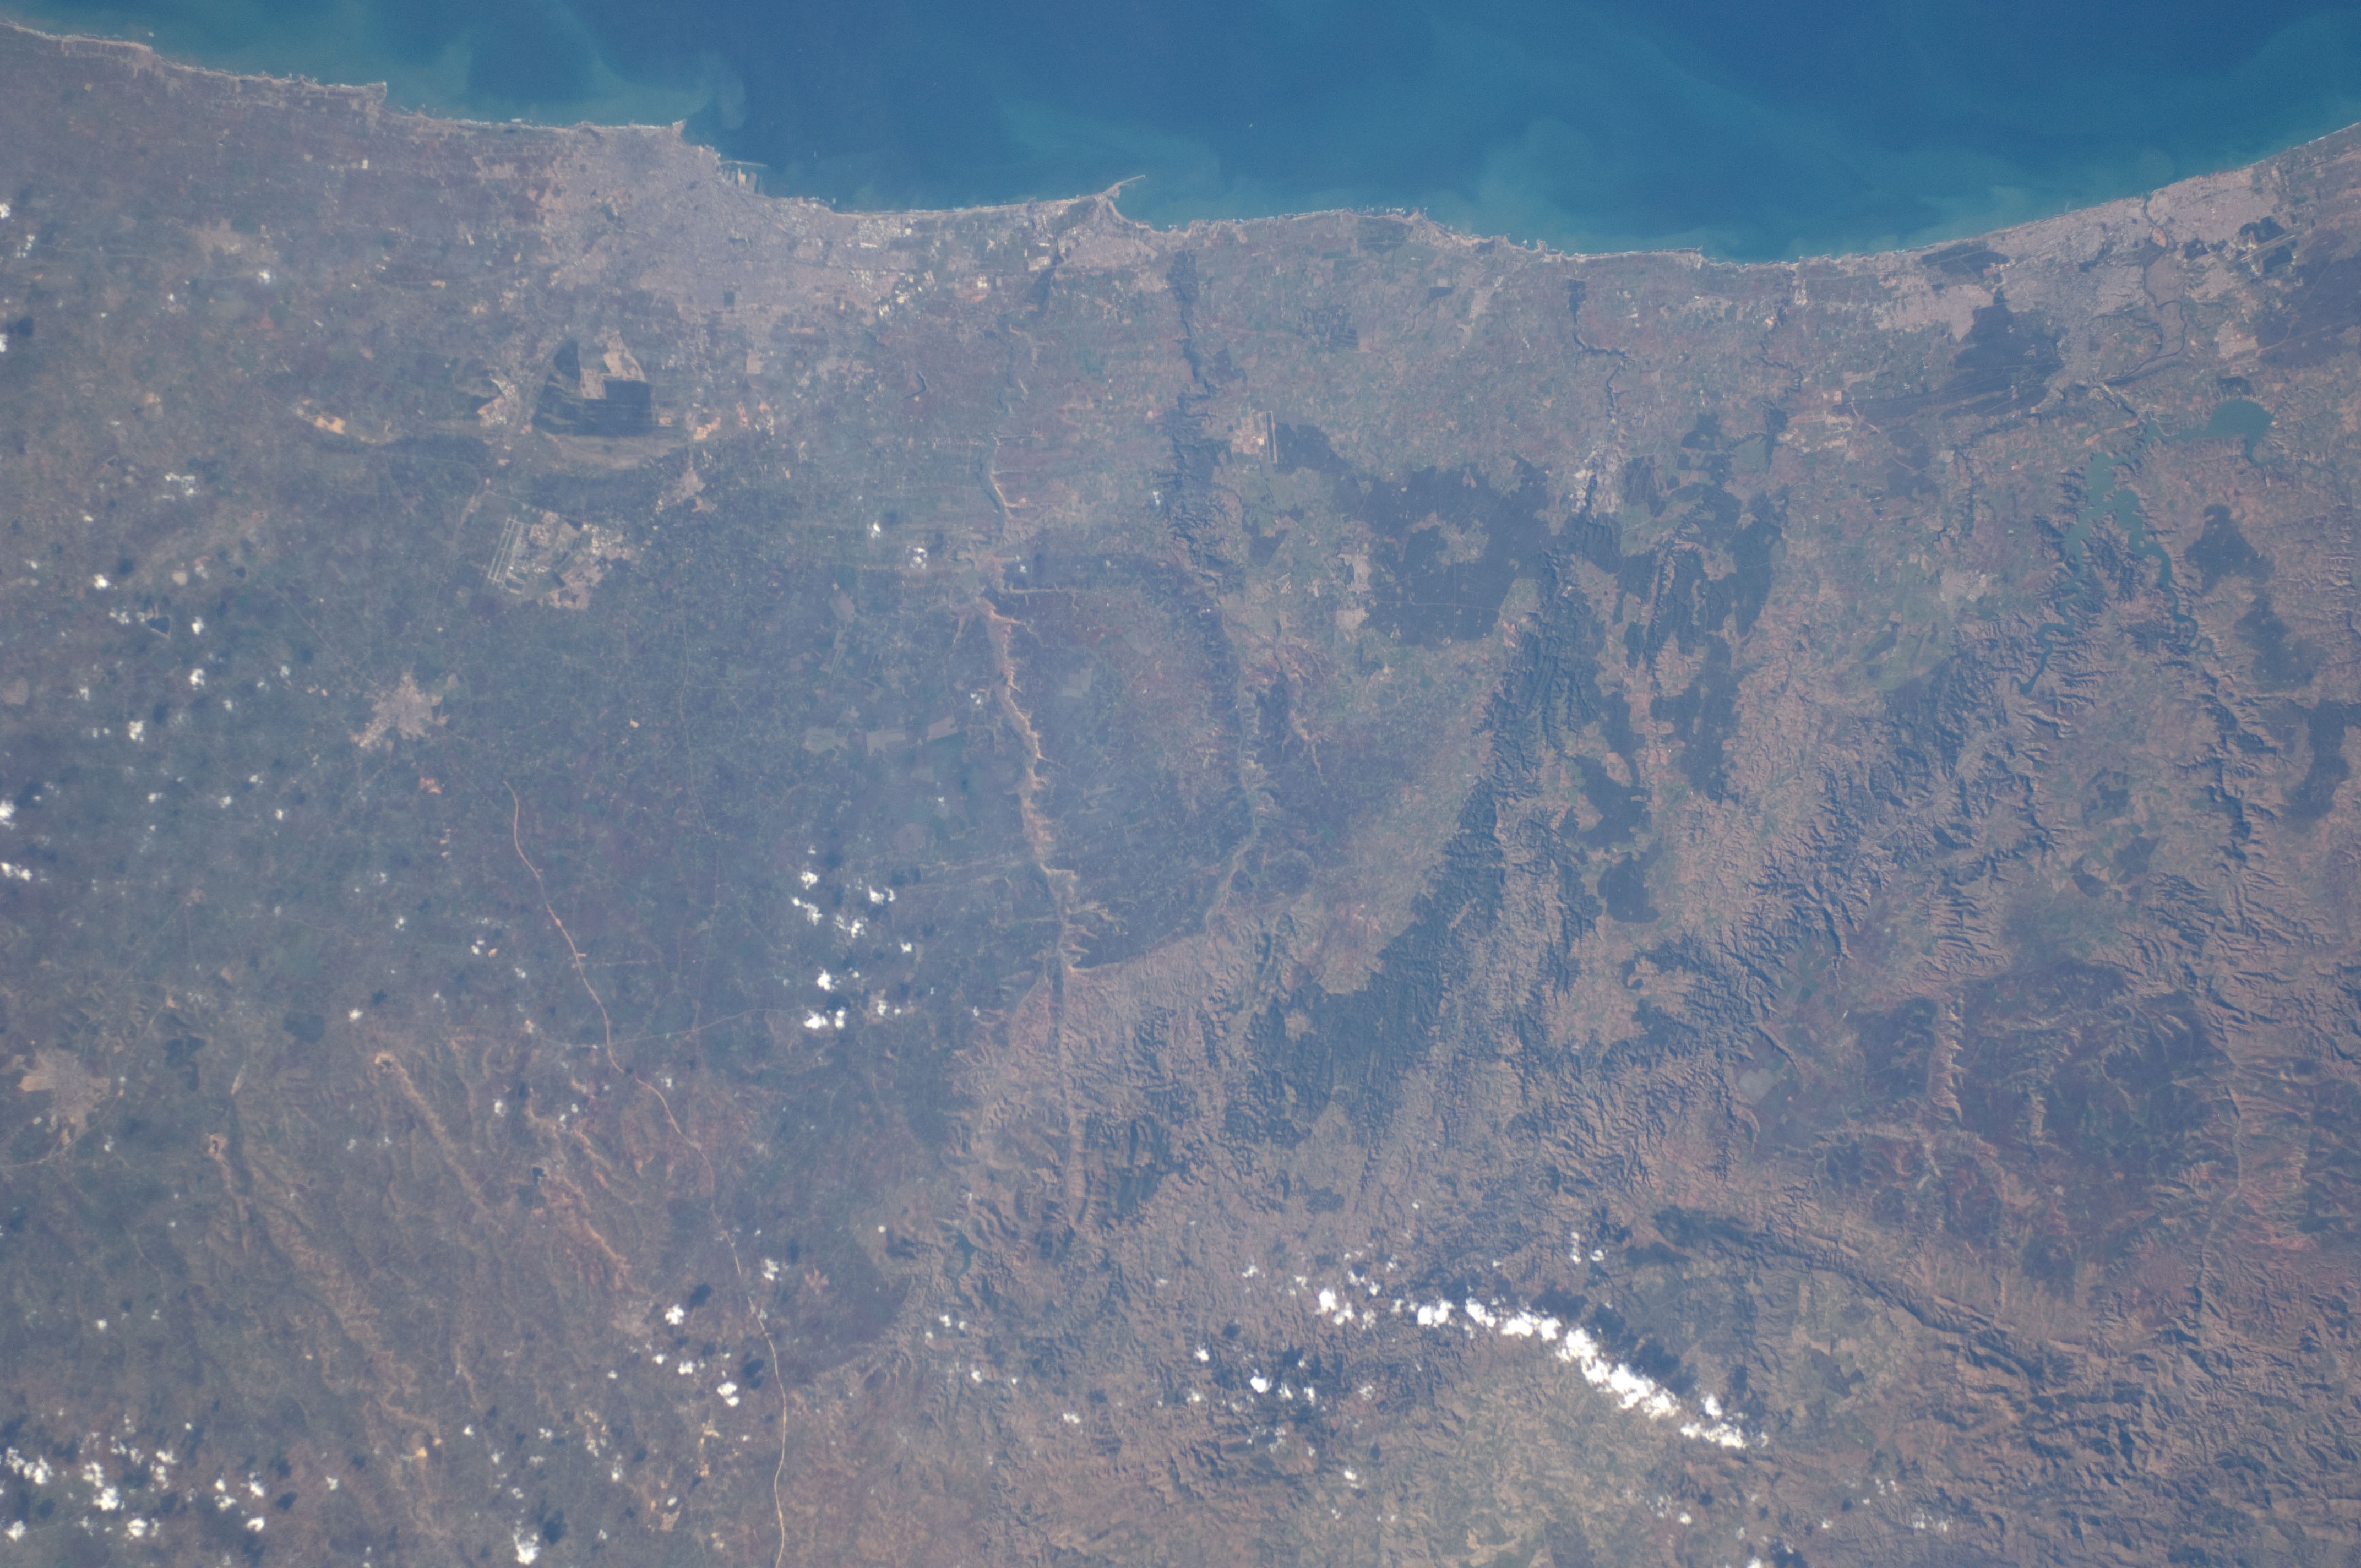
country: MOROCCO
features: CASABLANCA AREA, RABAT, MTS.
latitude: 33.5
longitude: -7.0
